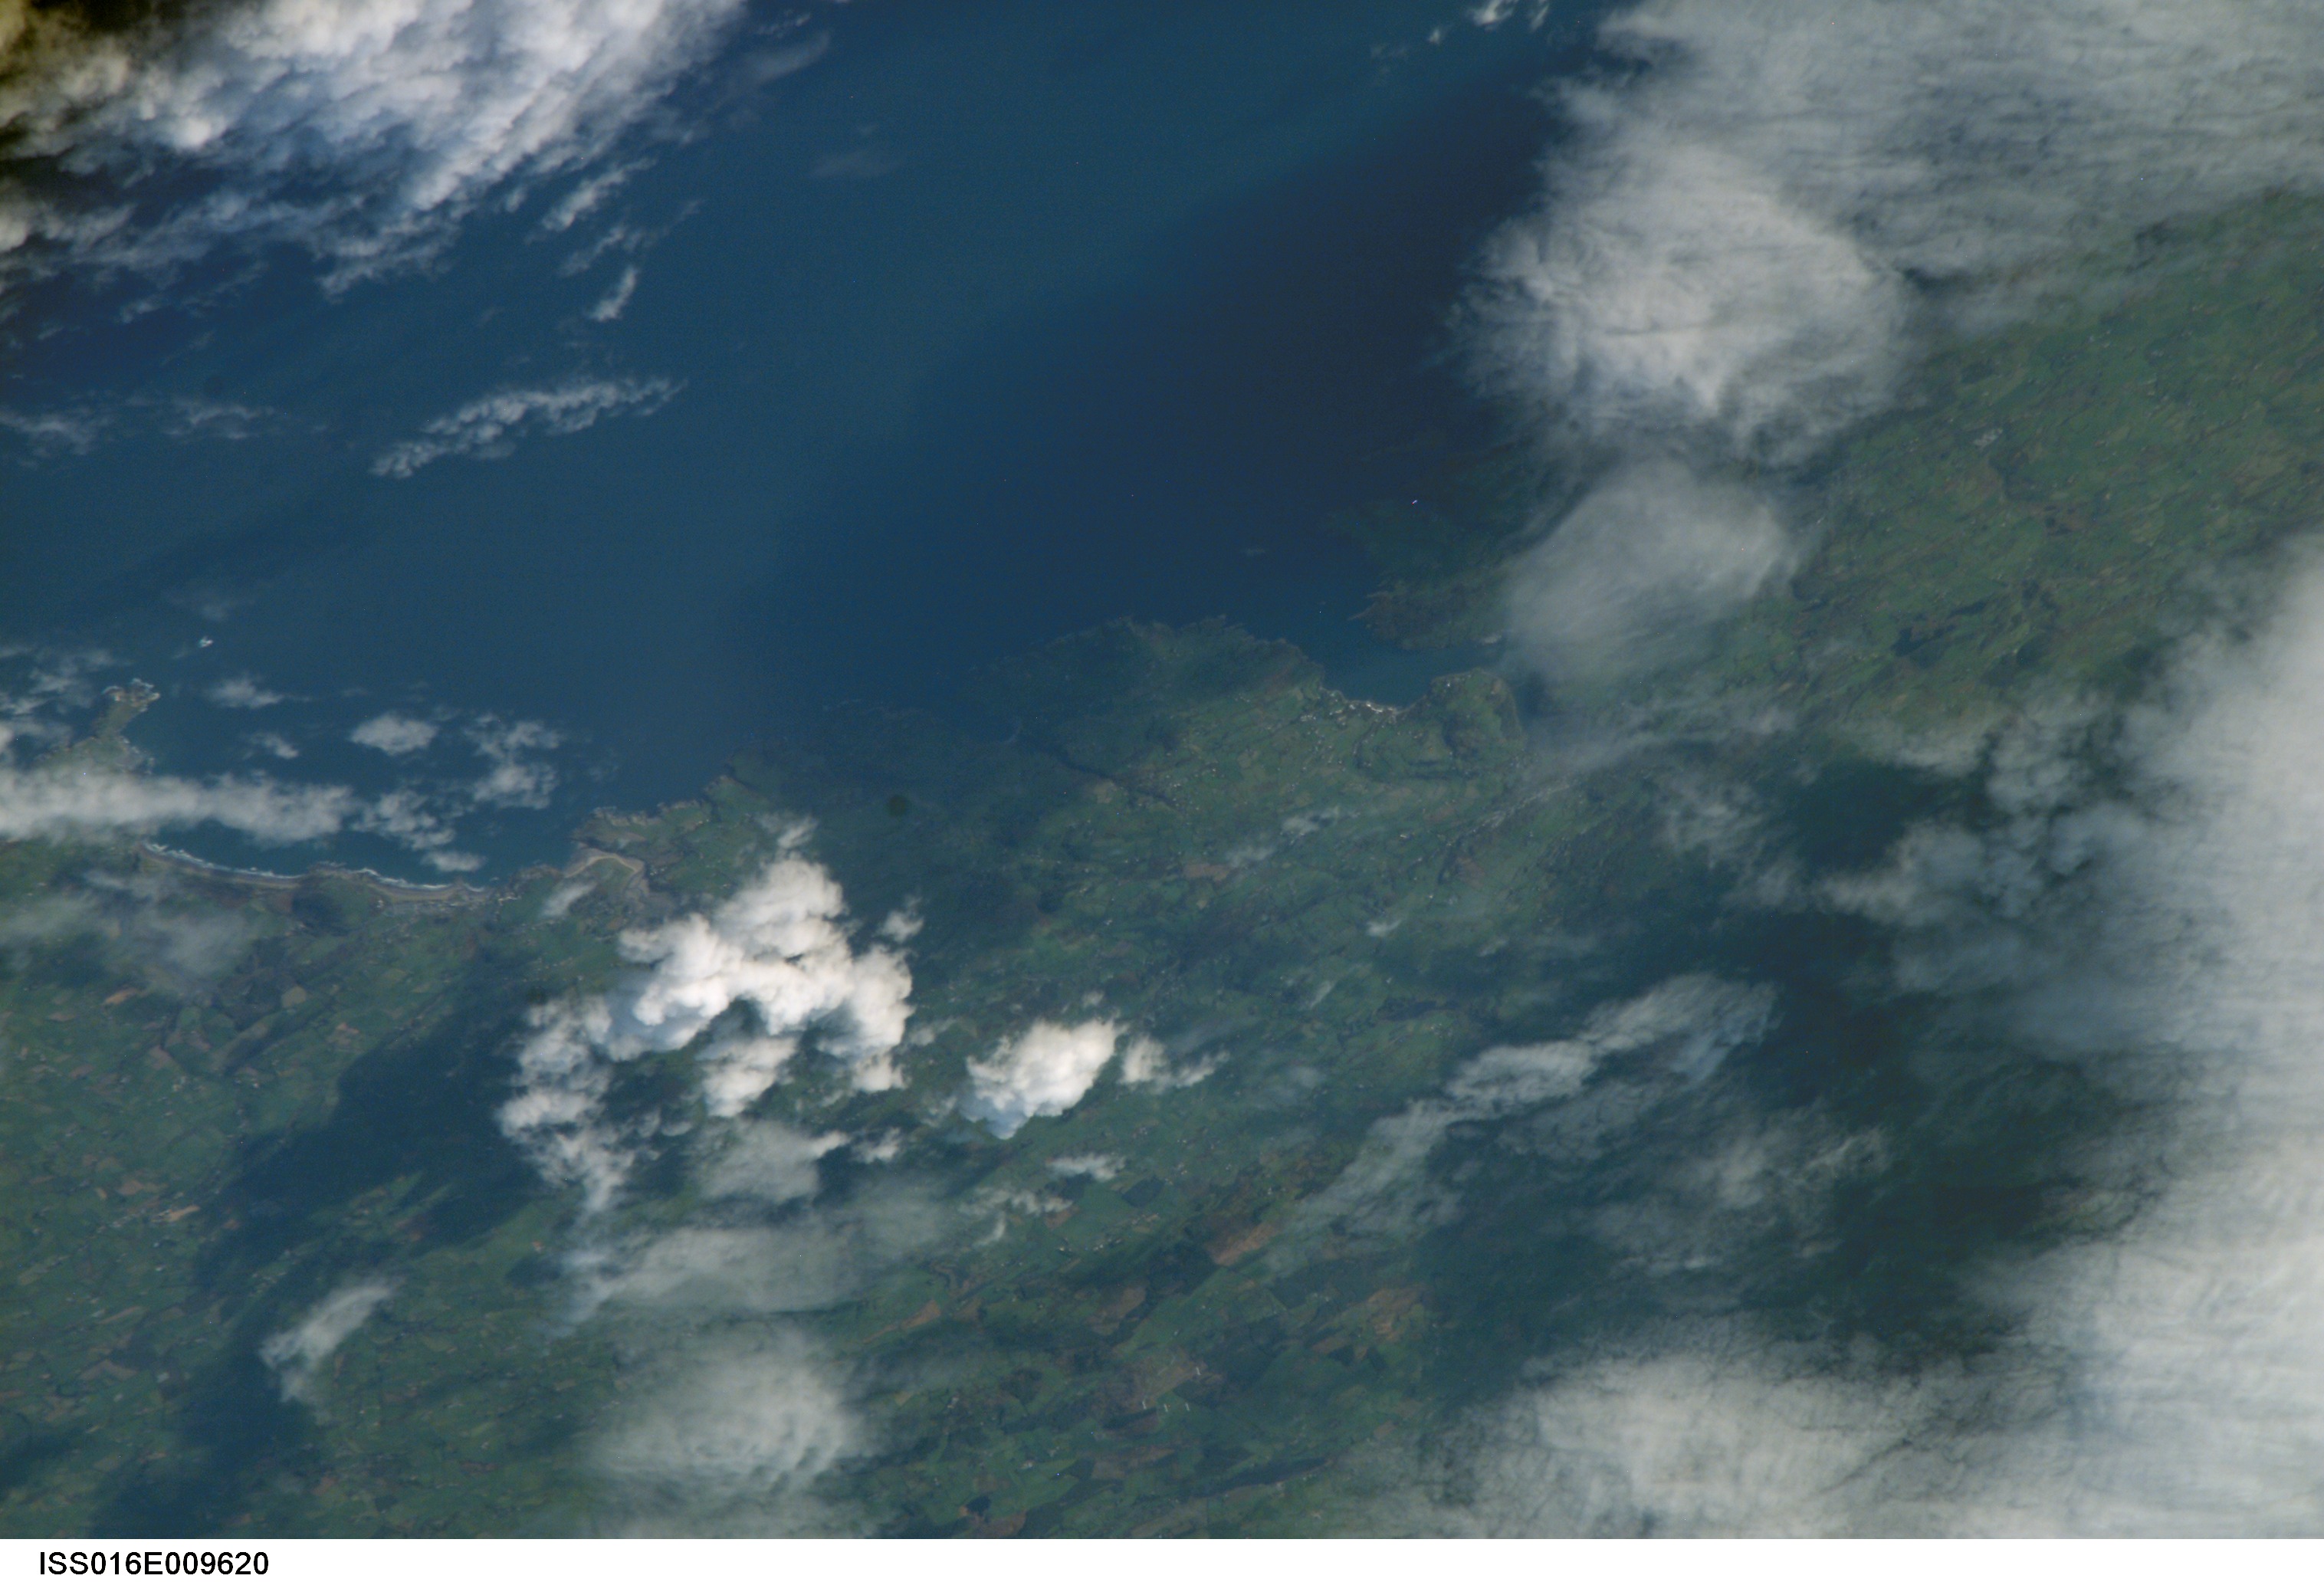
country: IRELAND
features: CASTLEFREKE, COASTLINE, AGR.
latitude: 51.6
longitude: -9.1
